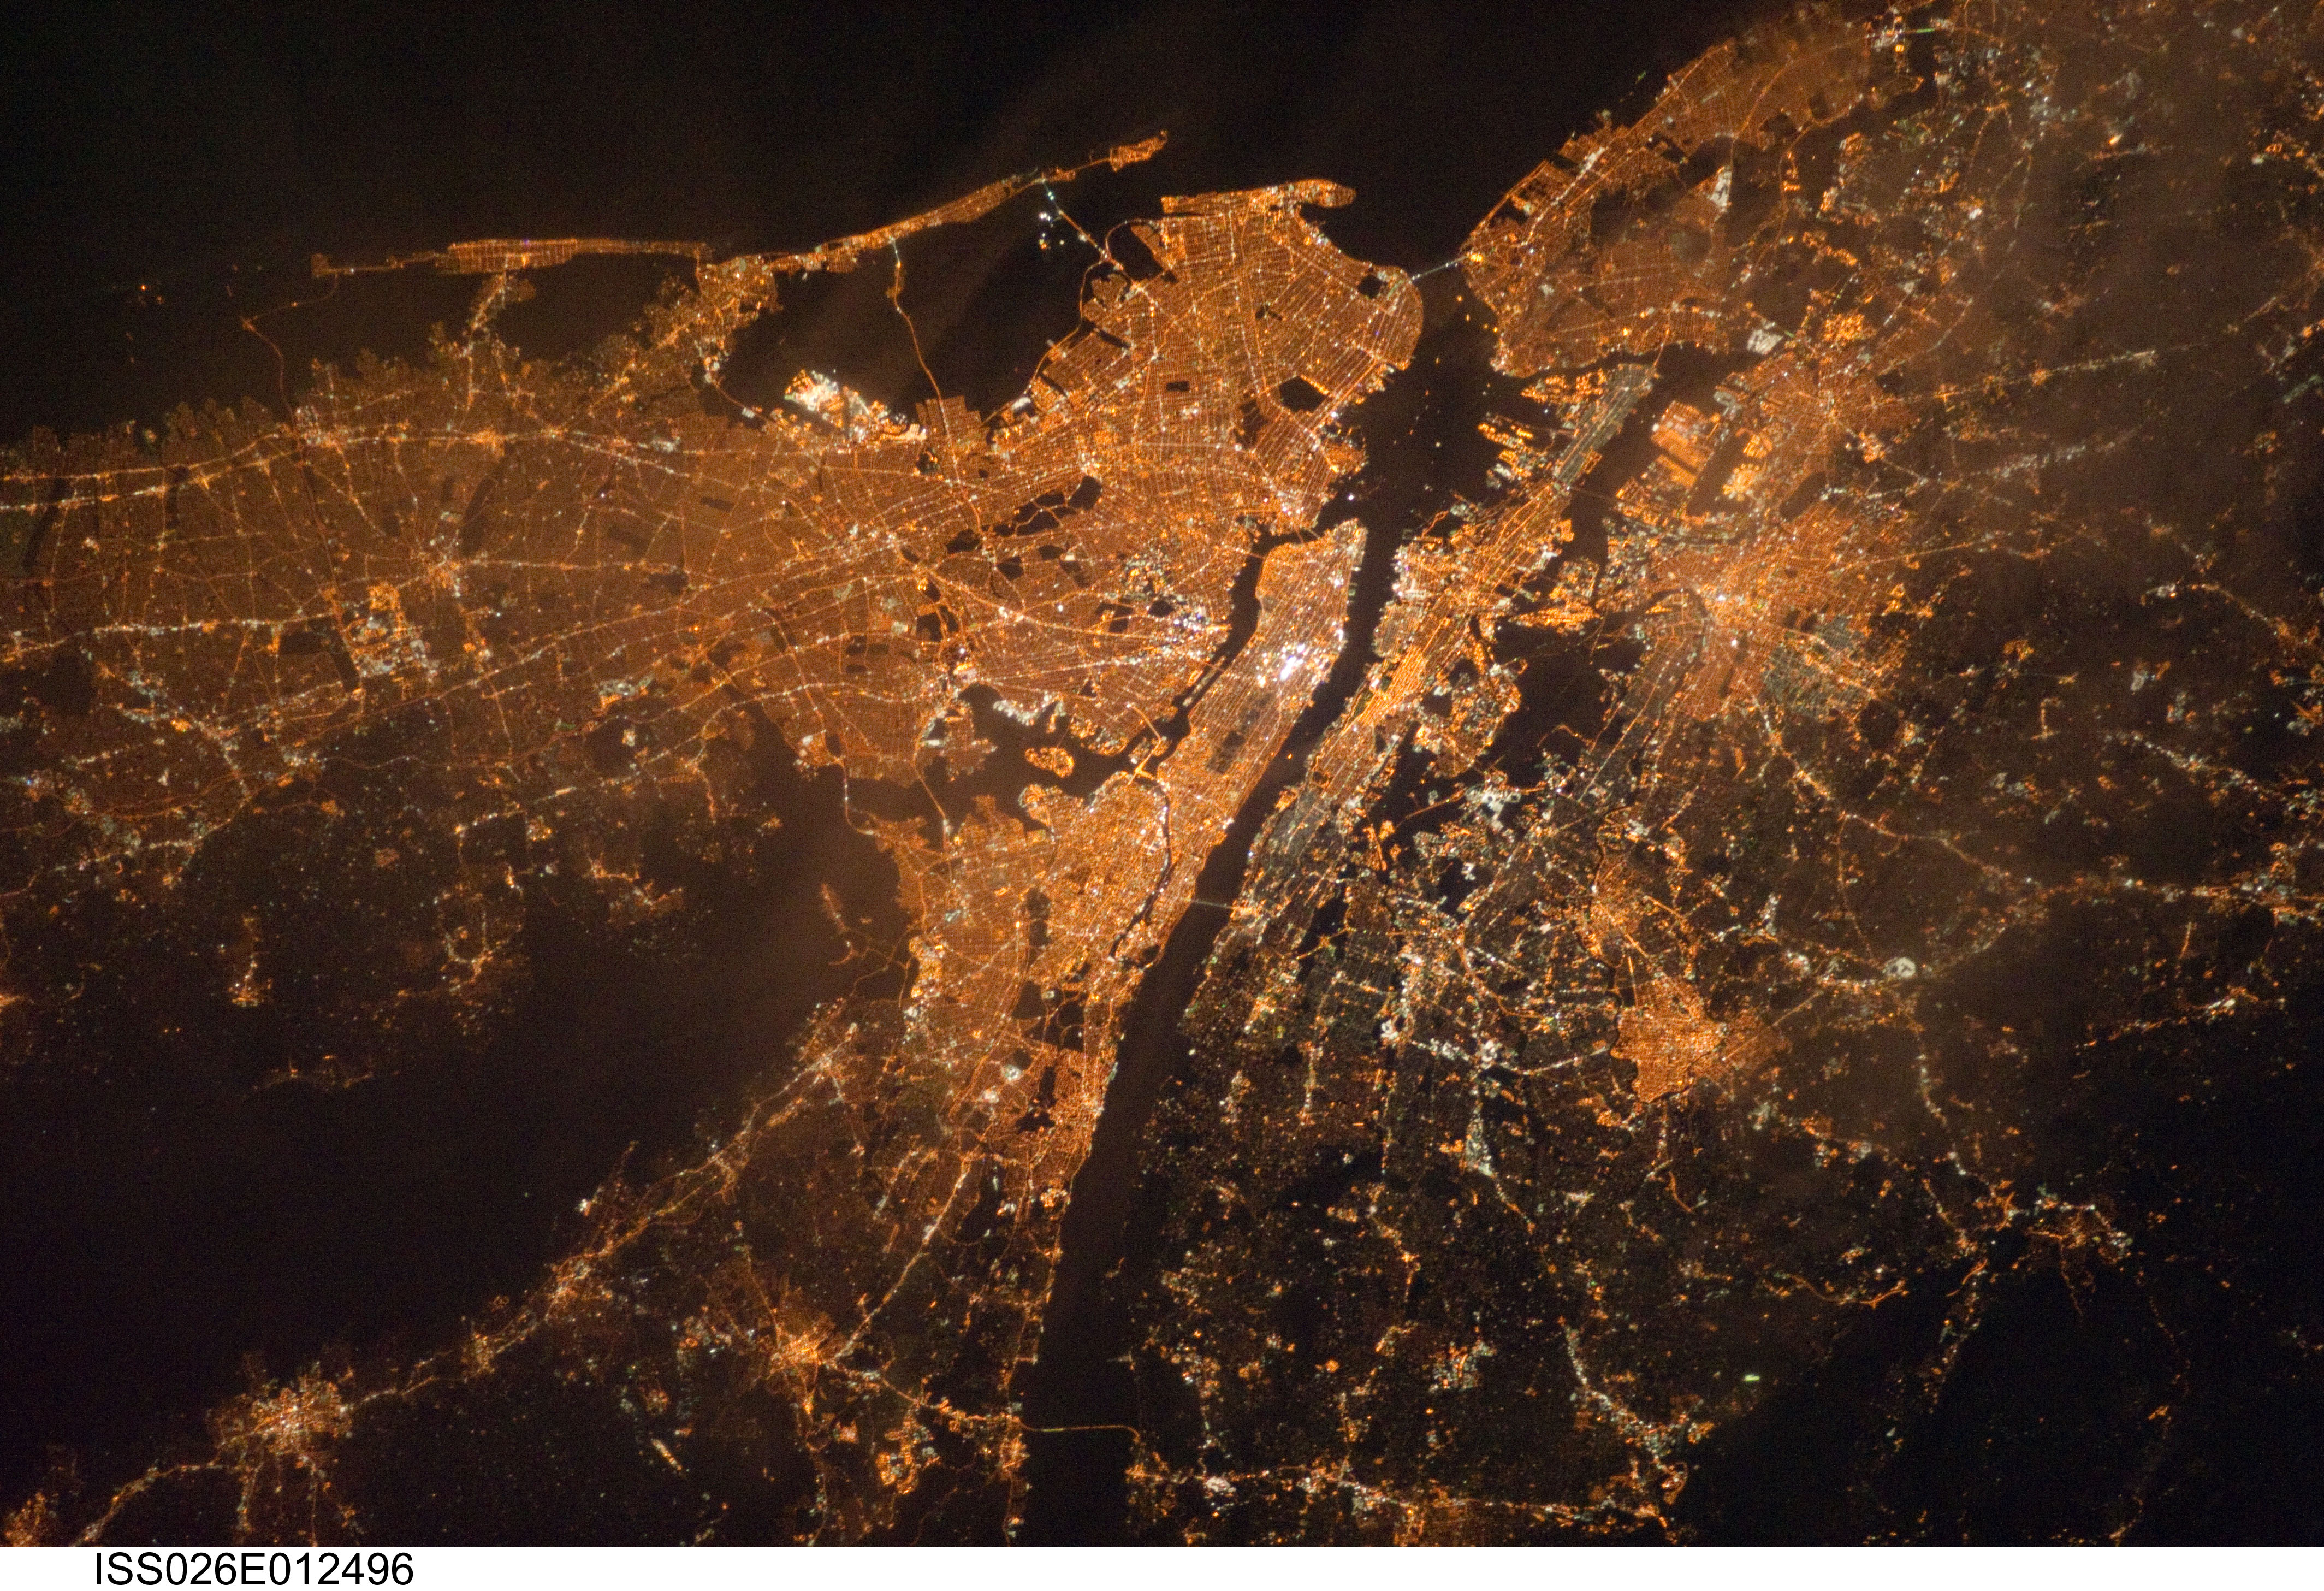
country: USA-NEW YORK
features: NEW YORK CITY, NEWARK AT NIGHT
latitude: 40.8
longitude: -73.9
